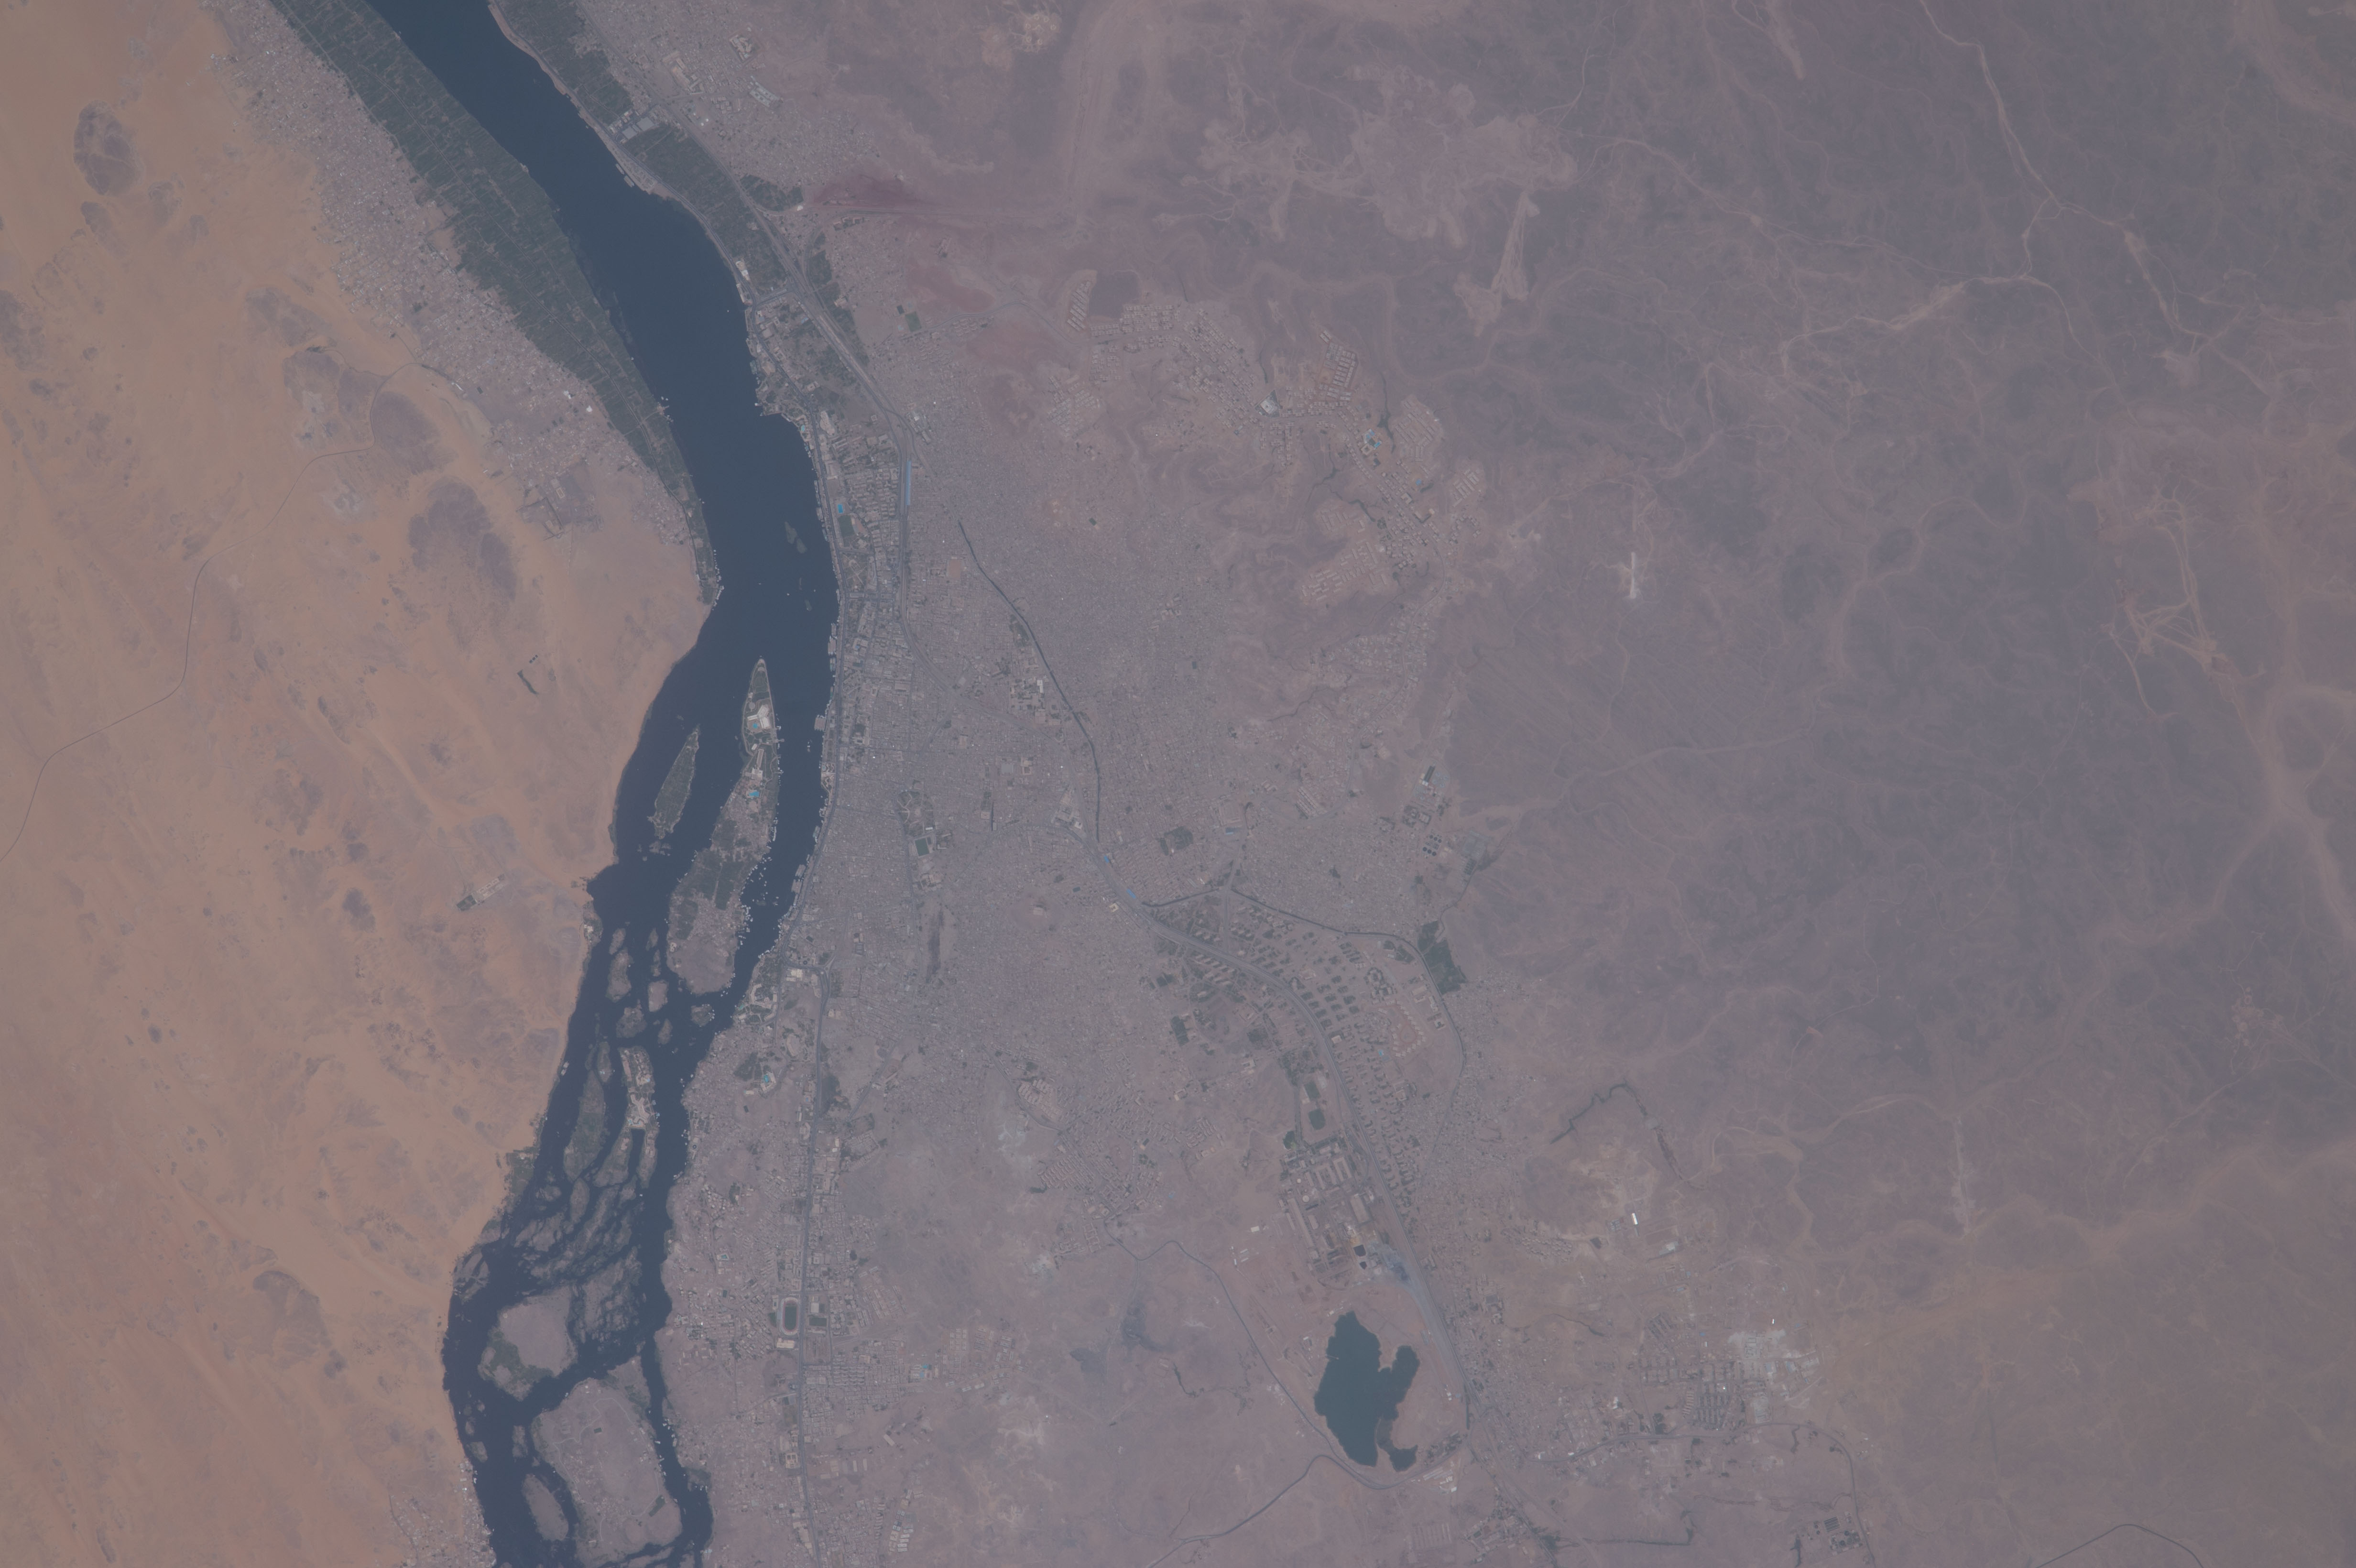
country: EGYPT
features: NILE RIVER, EASTERN DESERT, ASWAN, SEHEIL ISLAND, NAGAA AL HAMDLAB, NAGAA ASH SHALABAB, RED SEA
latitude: 24.1
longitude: 32.9
